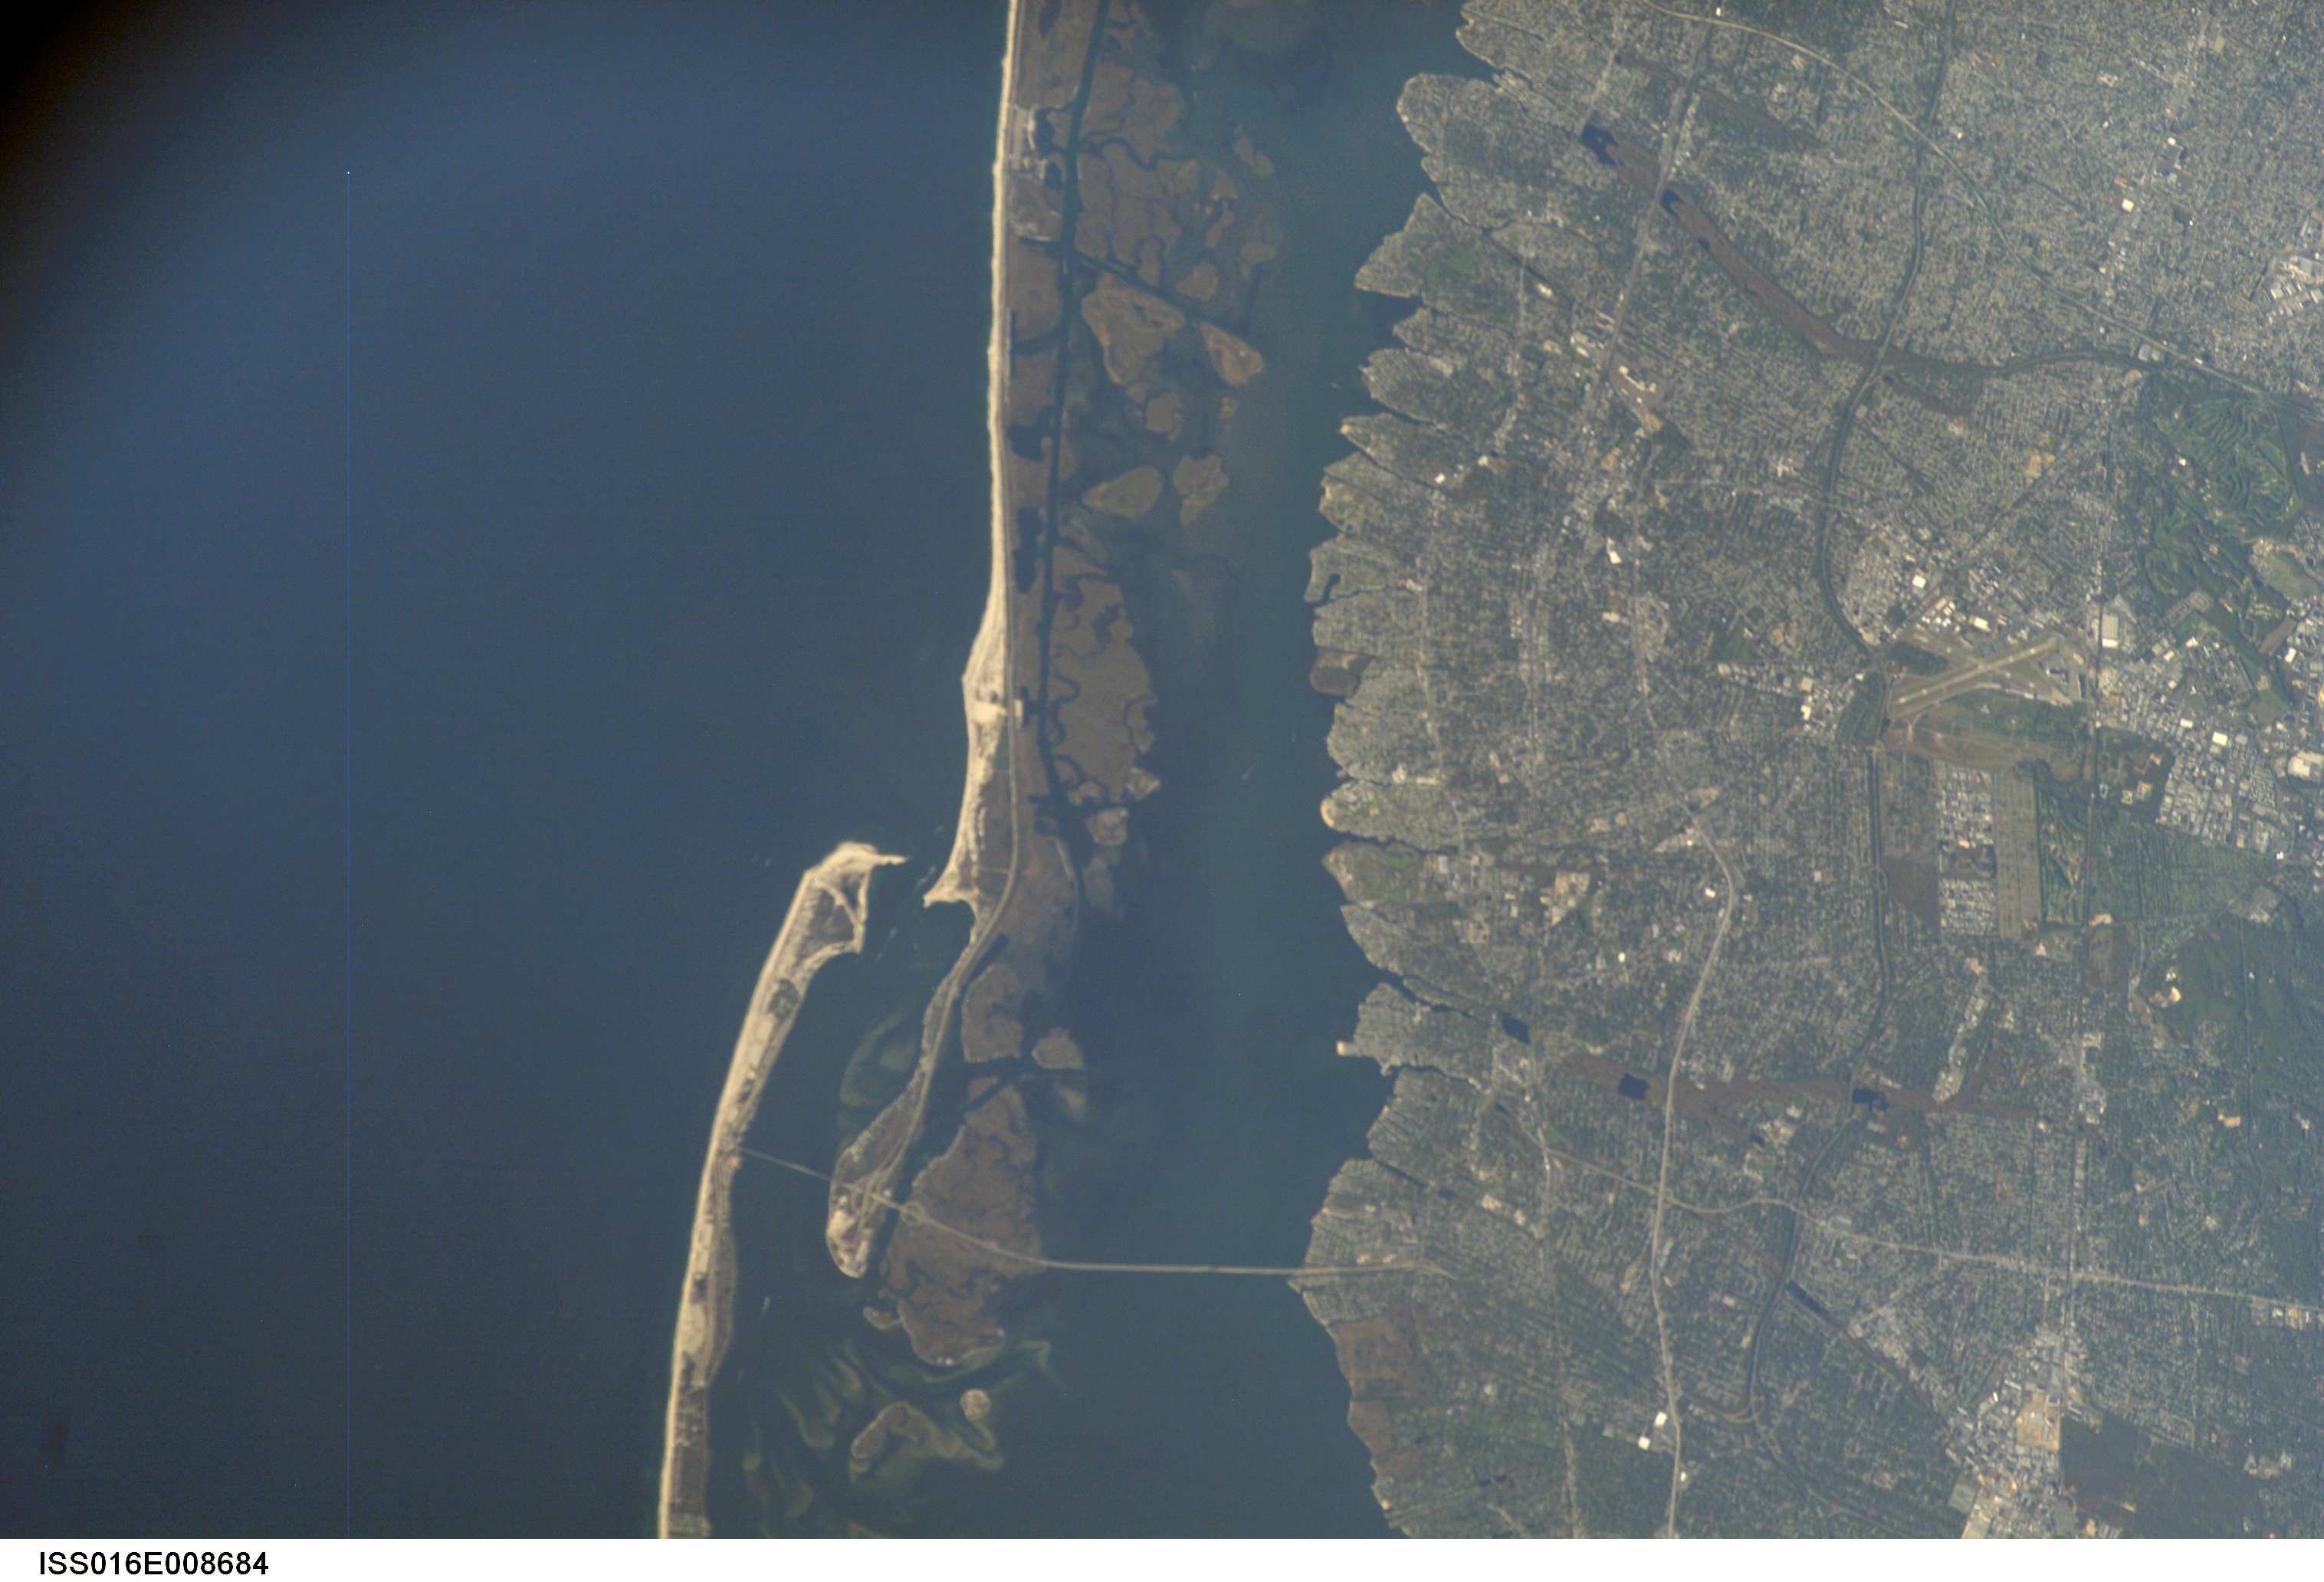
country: USA-NEW YORK
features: FIRE ISLAND, GREAT SOUTH BAY
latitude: 40.6
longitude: -73.4
